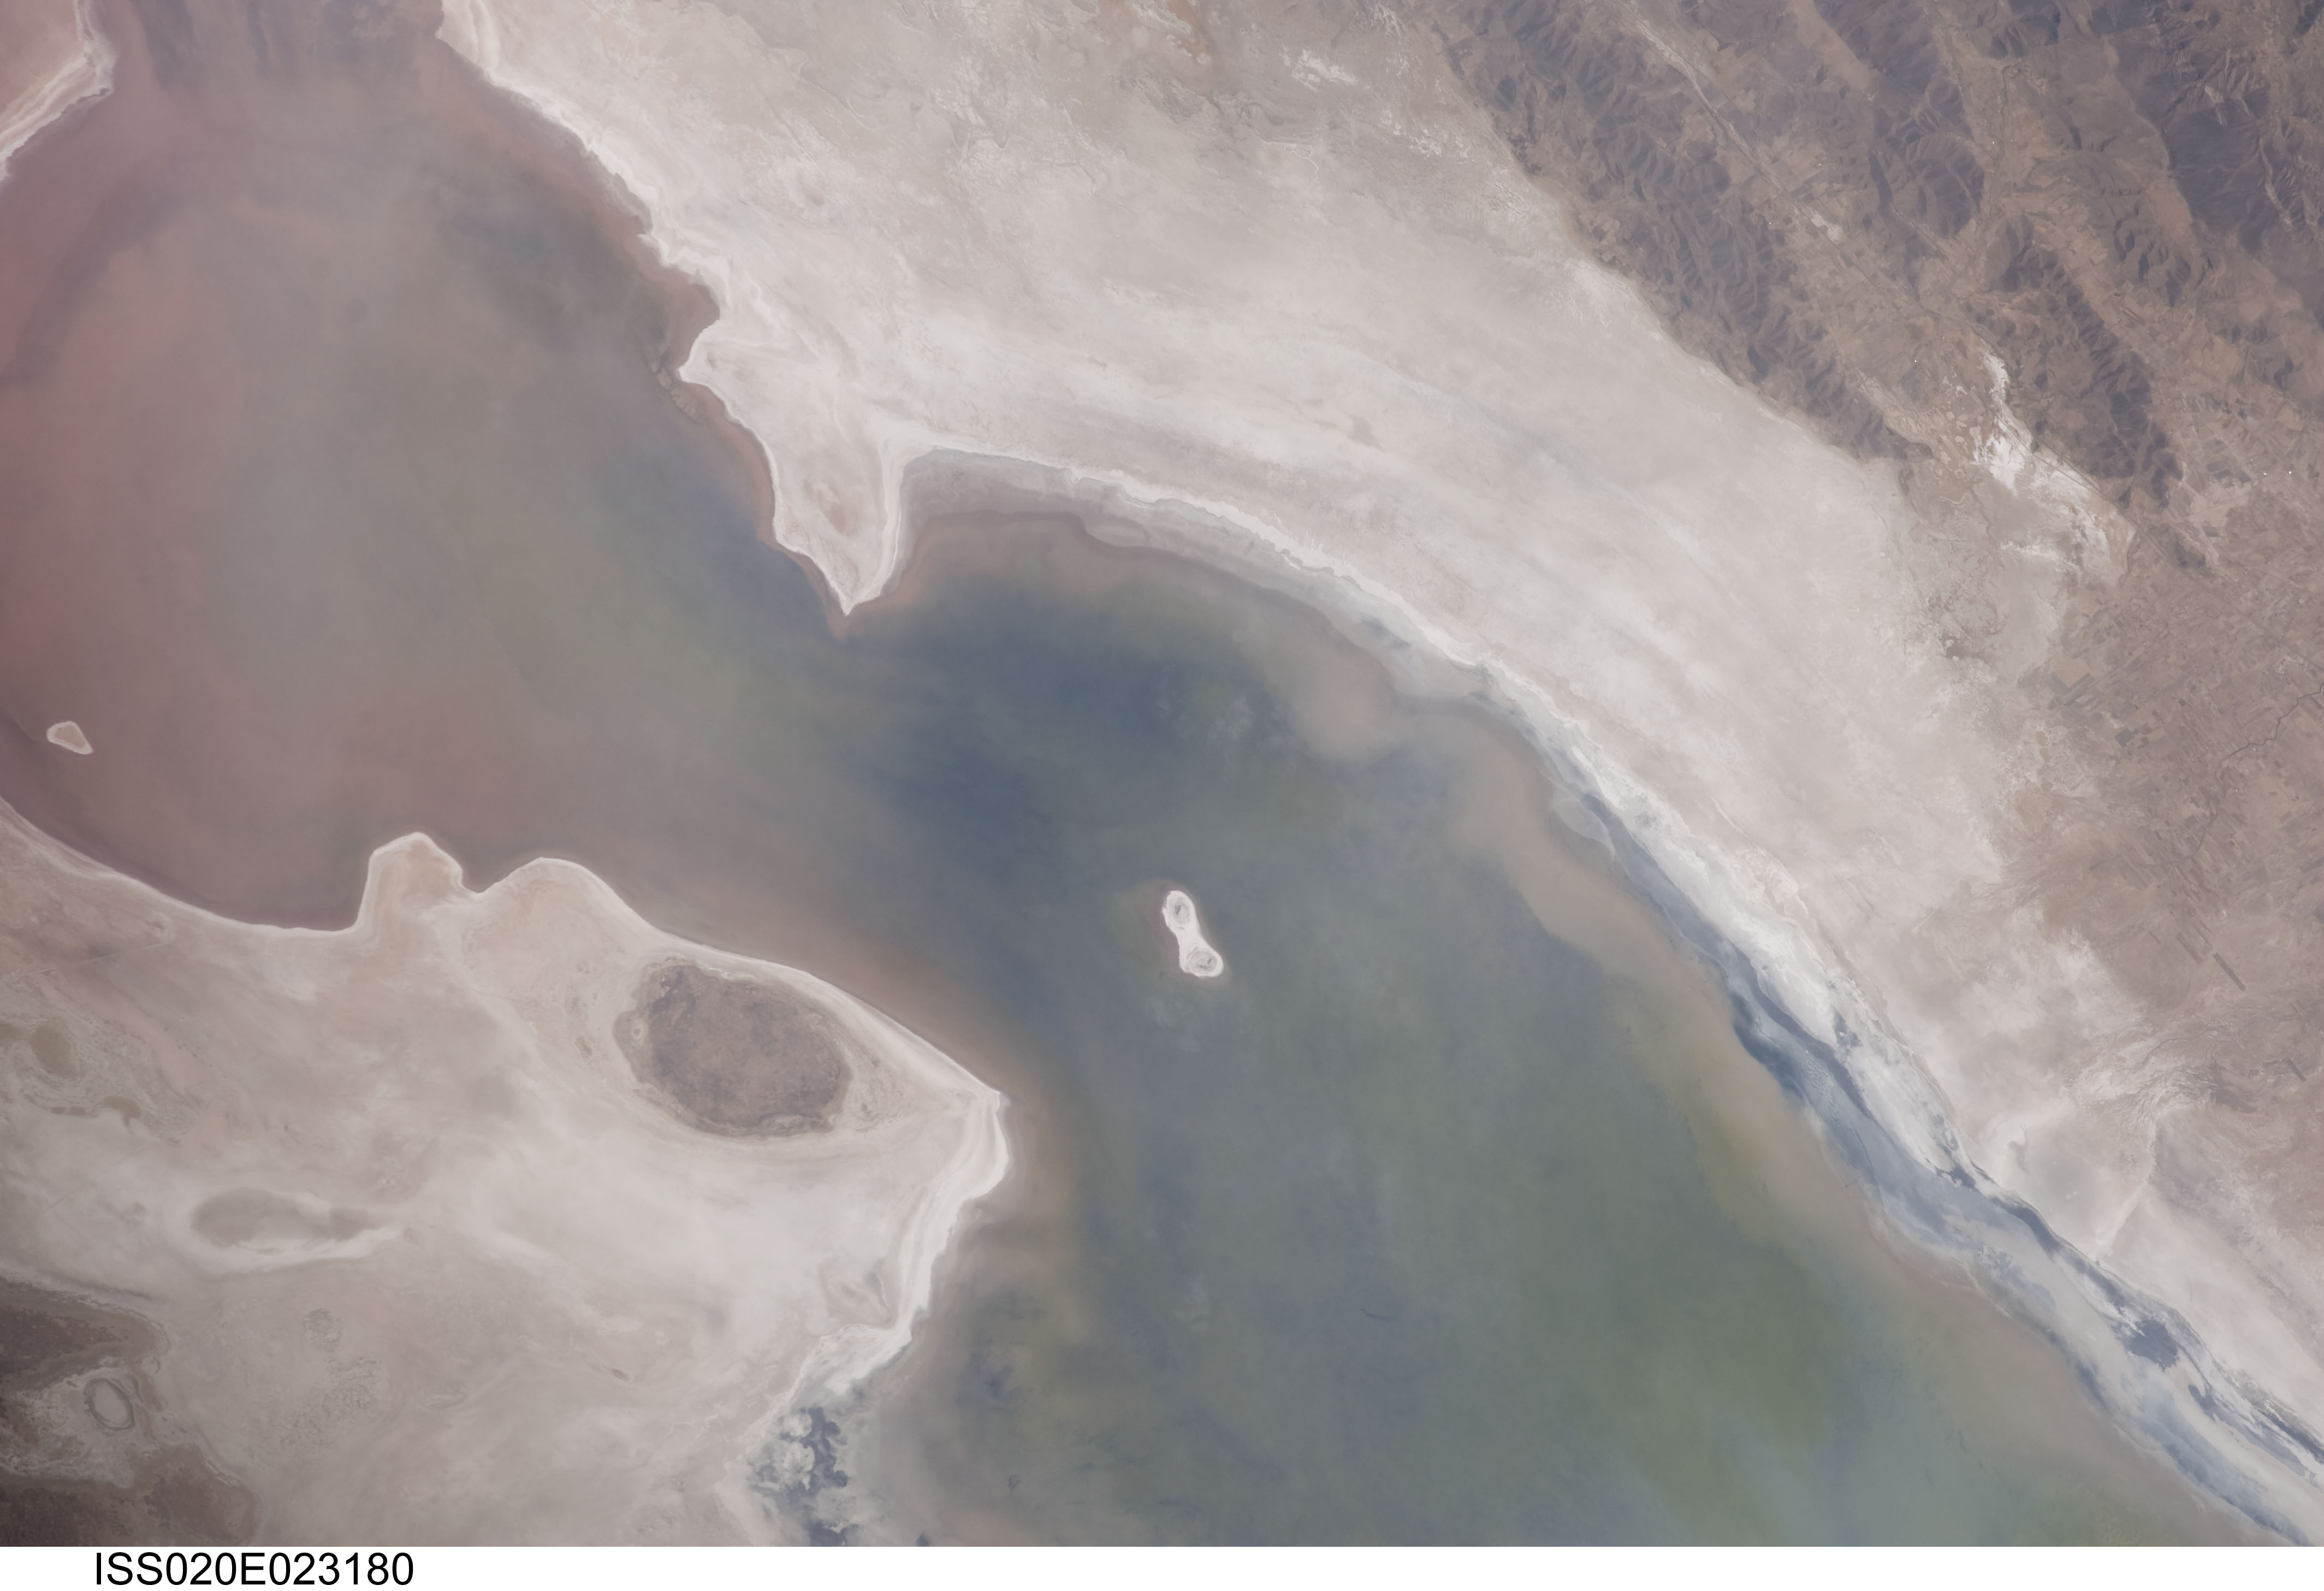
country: BOLIVIA
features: LAKE POOPO, SHORELINE, MTS.
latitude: -18.7
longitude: -67.0
